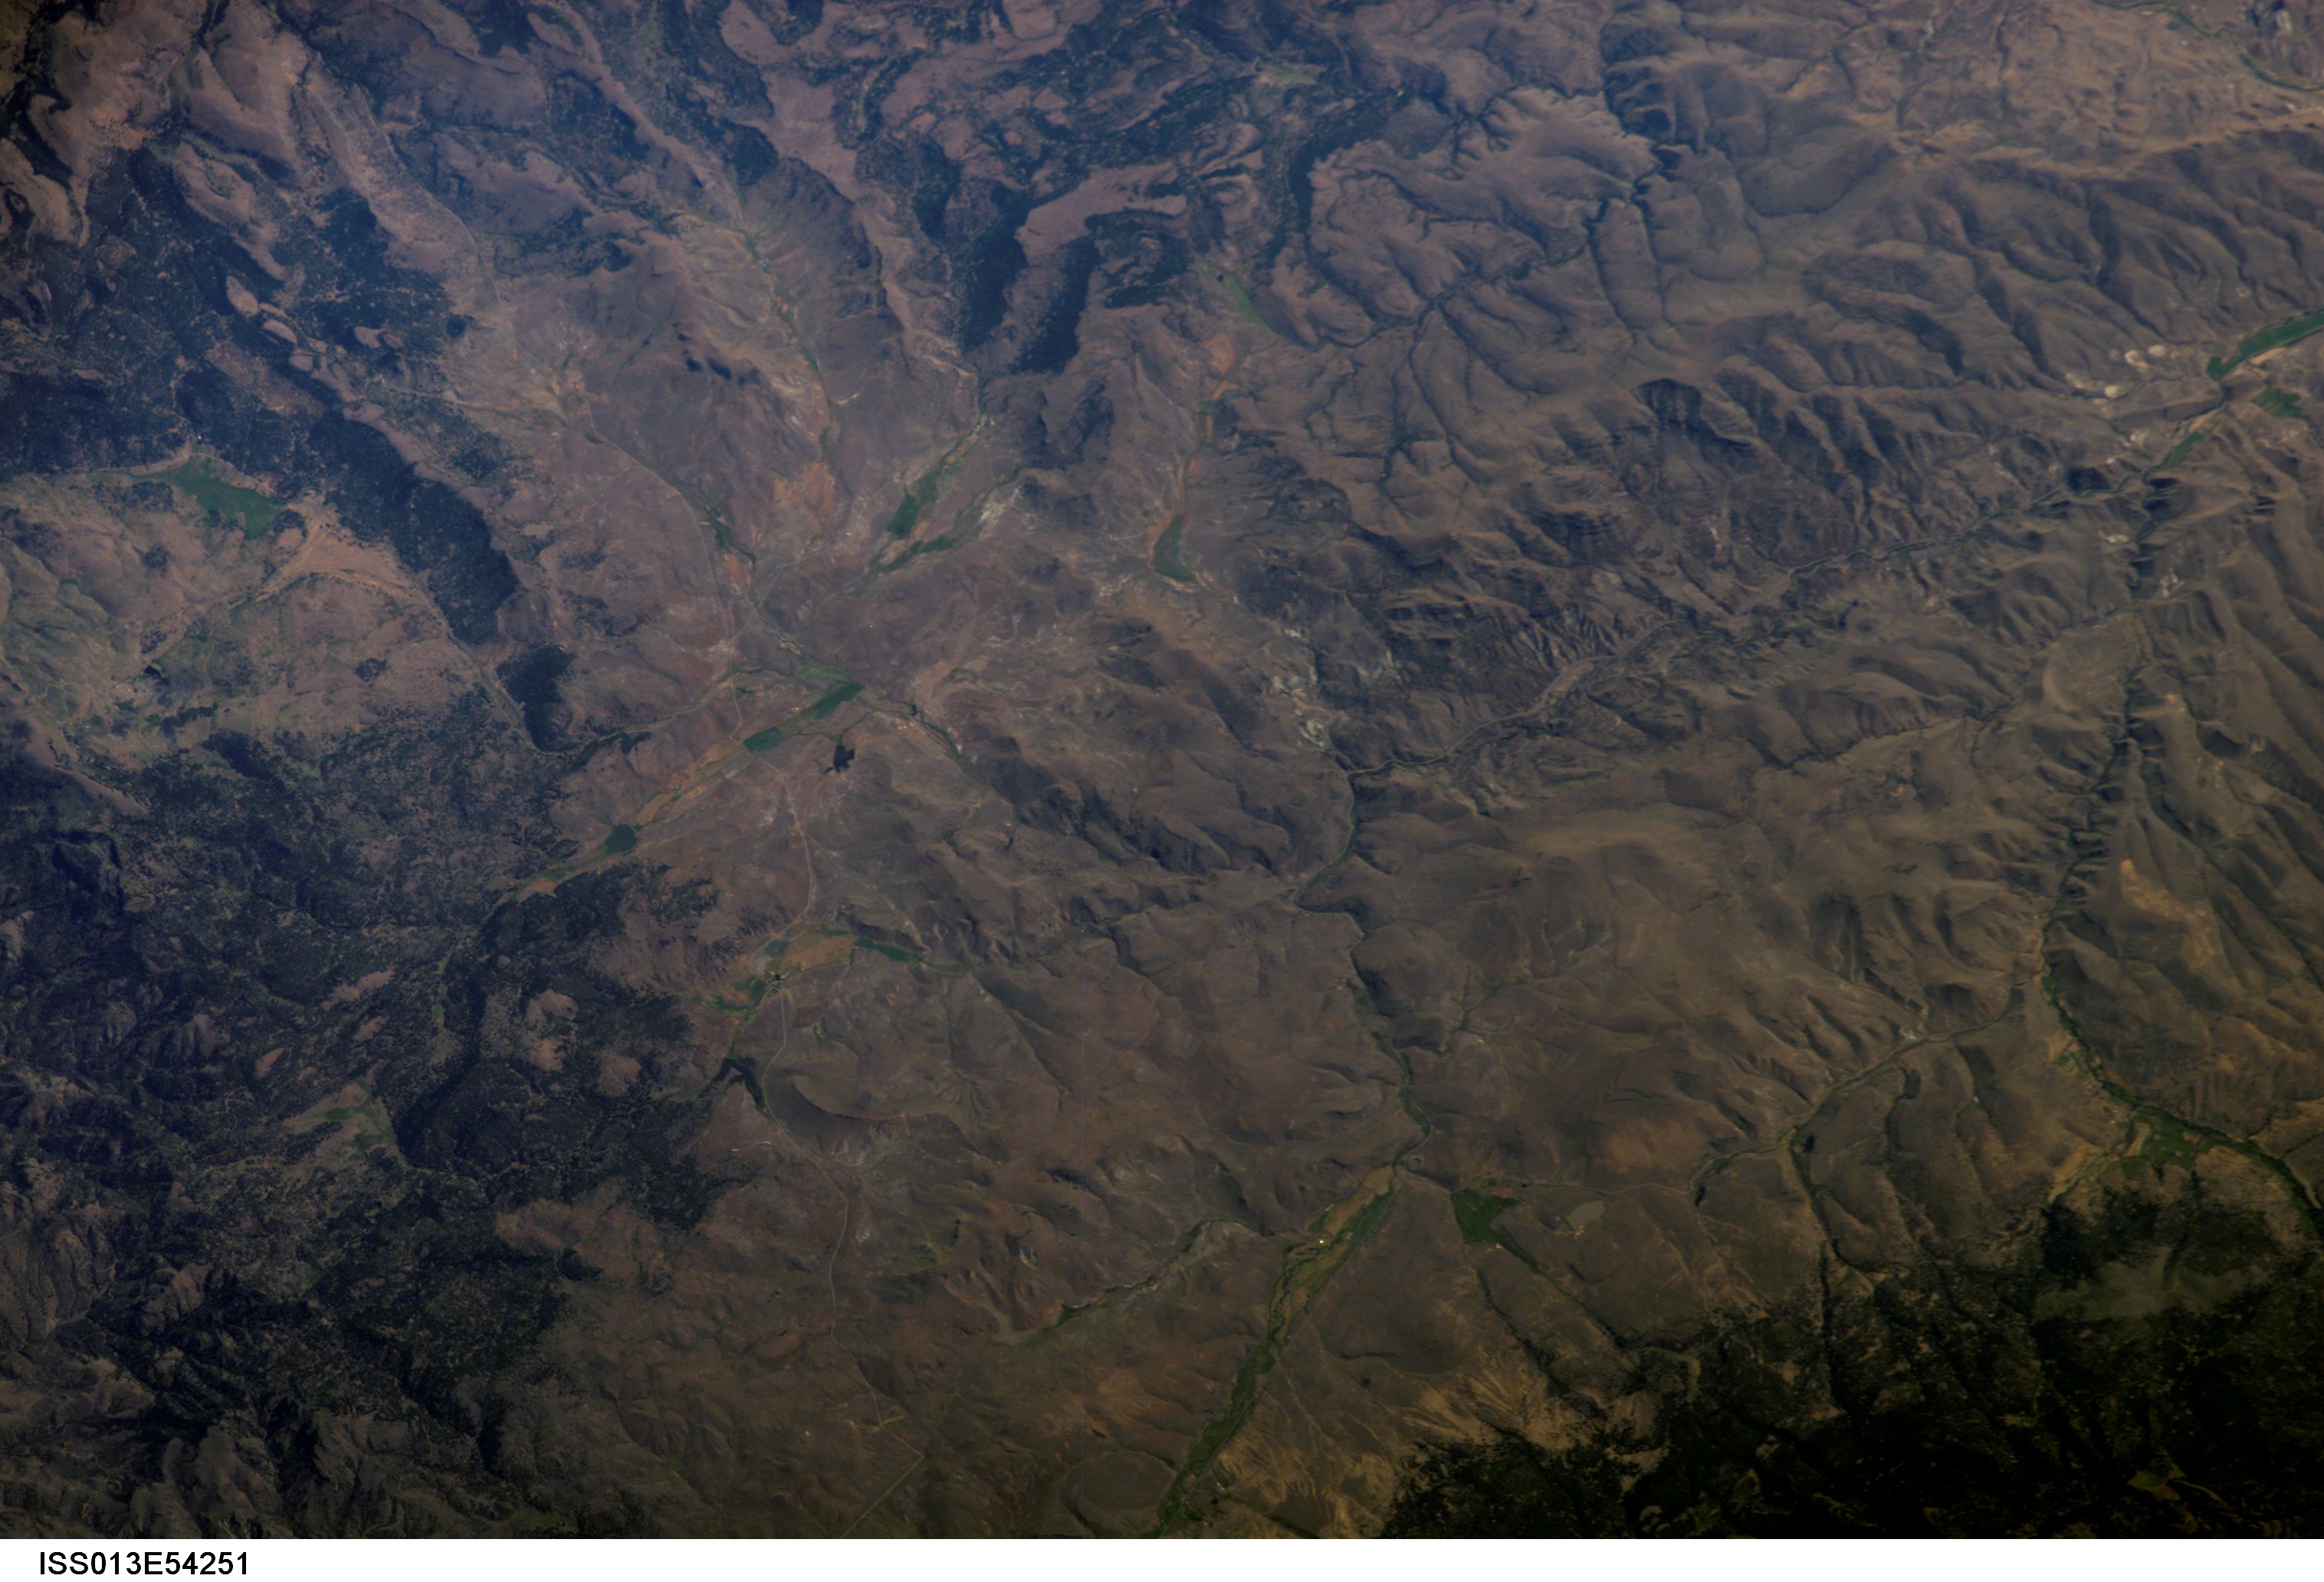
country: USA-OREGON
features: HOG RIDGE, TABLE MOUNTAIN
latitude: 44.6
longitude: -119.8
